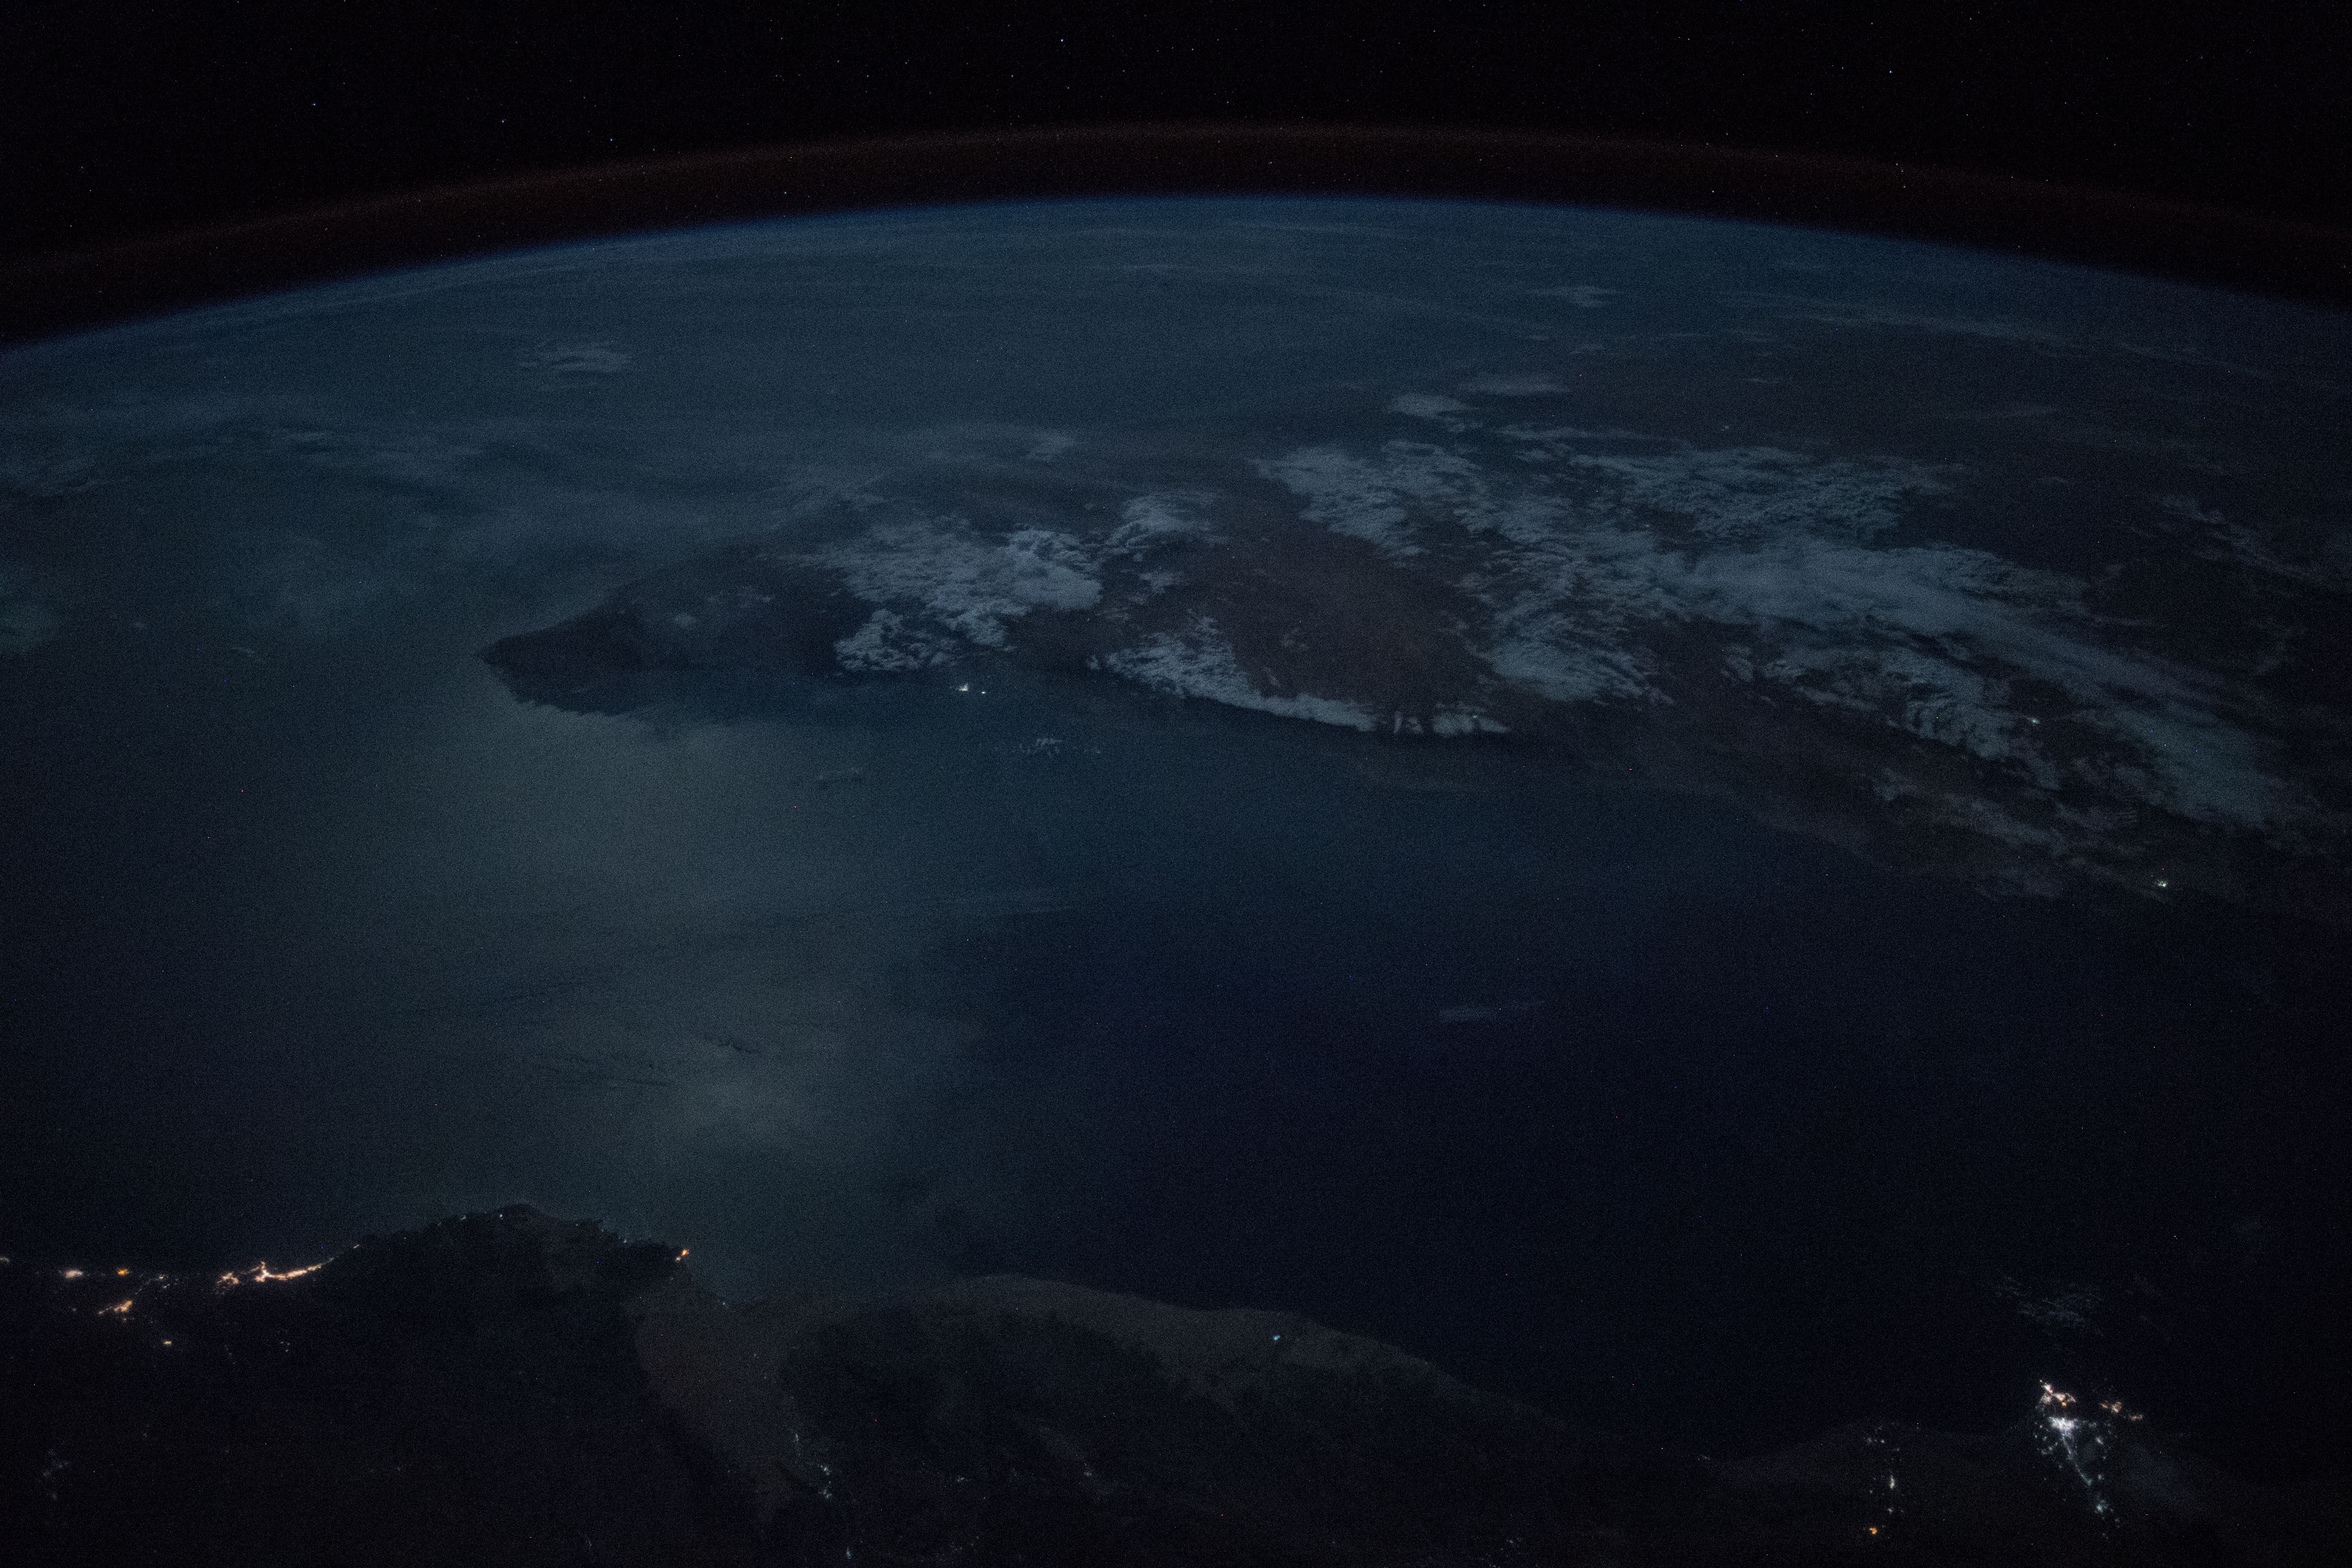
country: SOMALIA
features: OGO MOUNTAINS, COAST, GULF OF ADEN, NIGHT, EARTH LIMB
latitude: 11.7
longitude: 48.2
